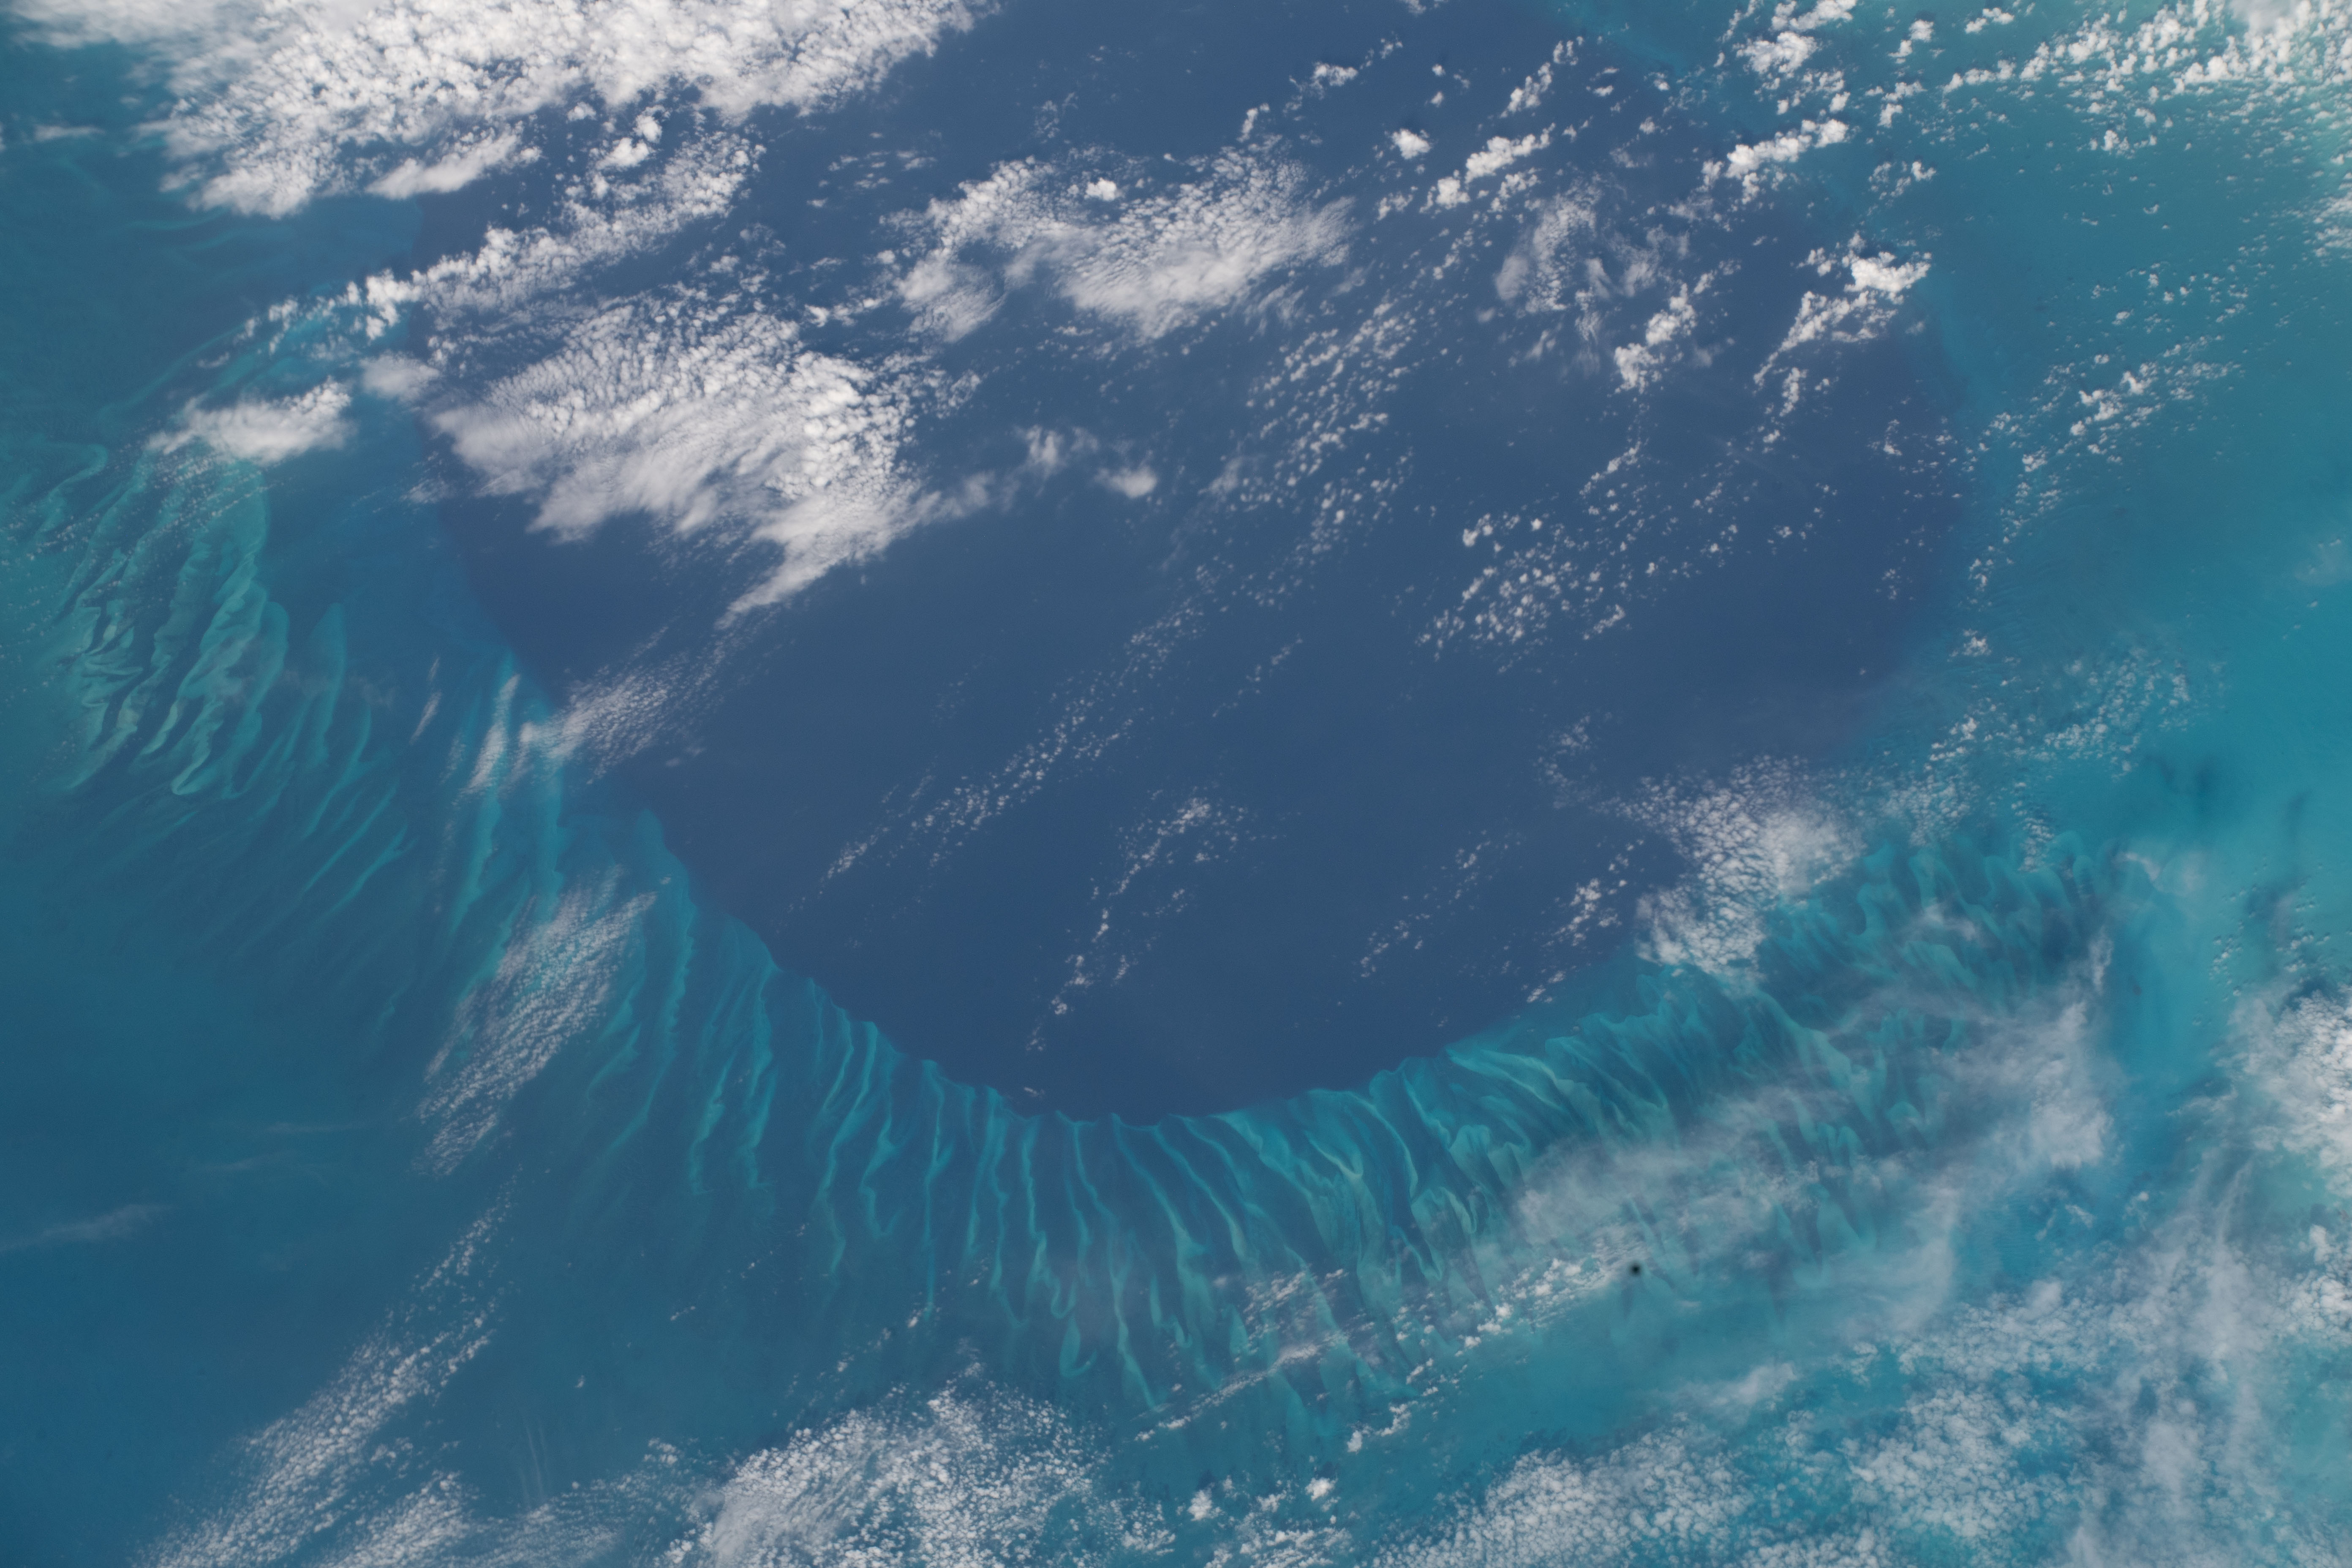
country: BAHAMAS
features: GULF OF MEXICO, WESTERN ATLANTIC
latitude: 23.6
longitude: -76.8
